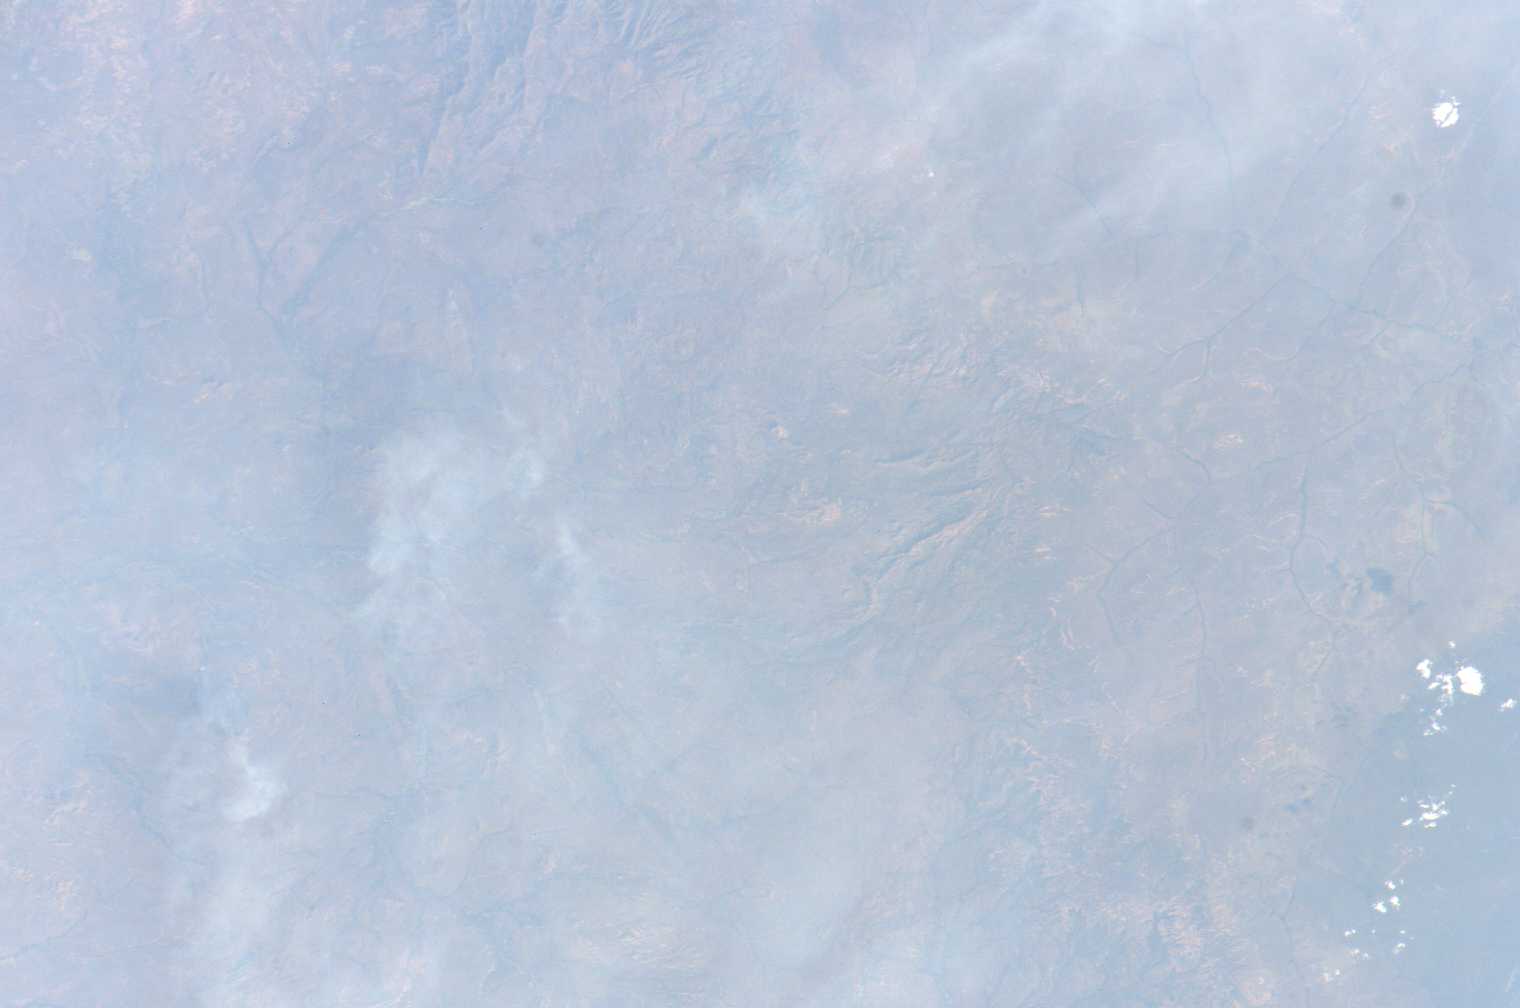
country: CENTRAL AFRICAN REP.
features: HILLS, OUANDJIA R. DRAIN., SMOKE
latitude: 8.5
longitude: 22.5
